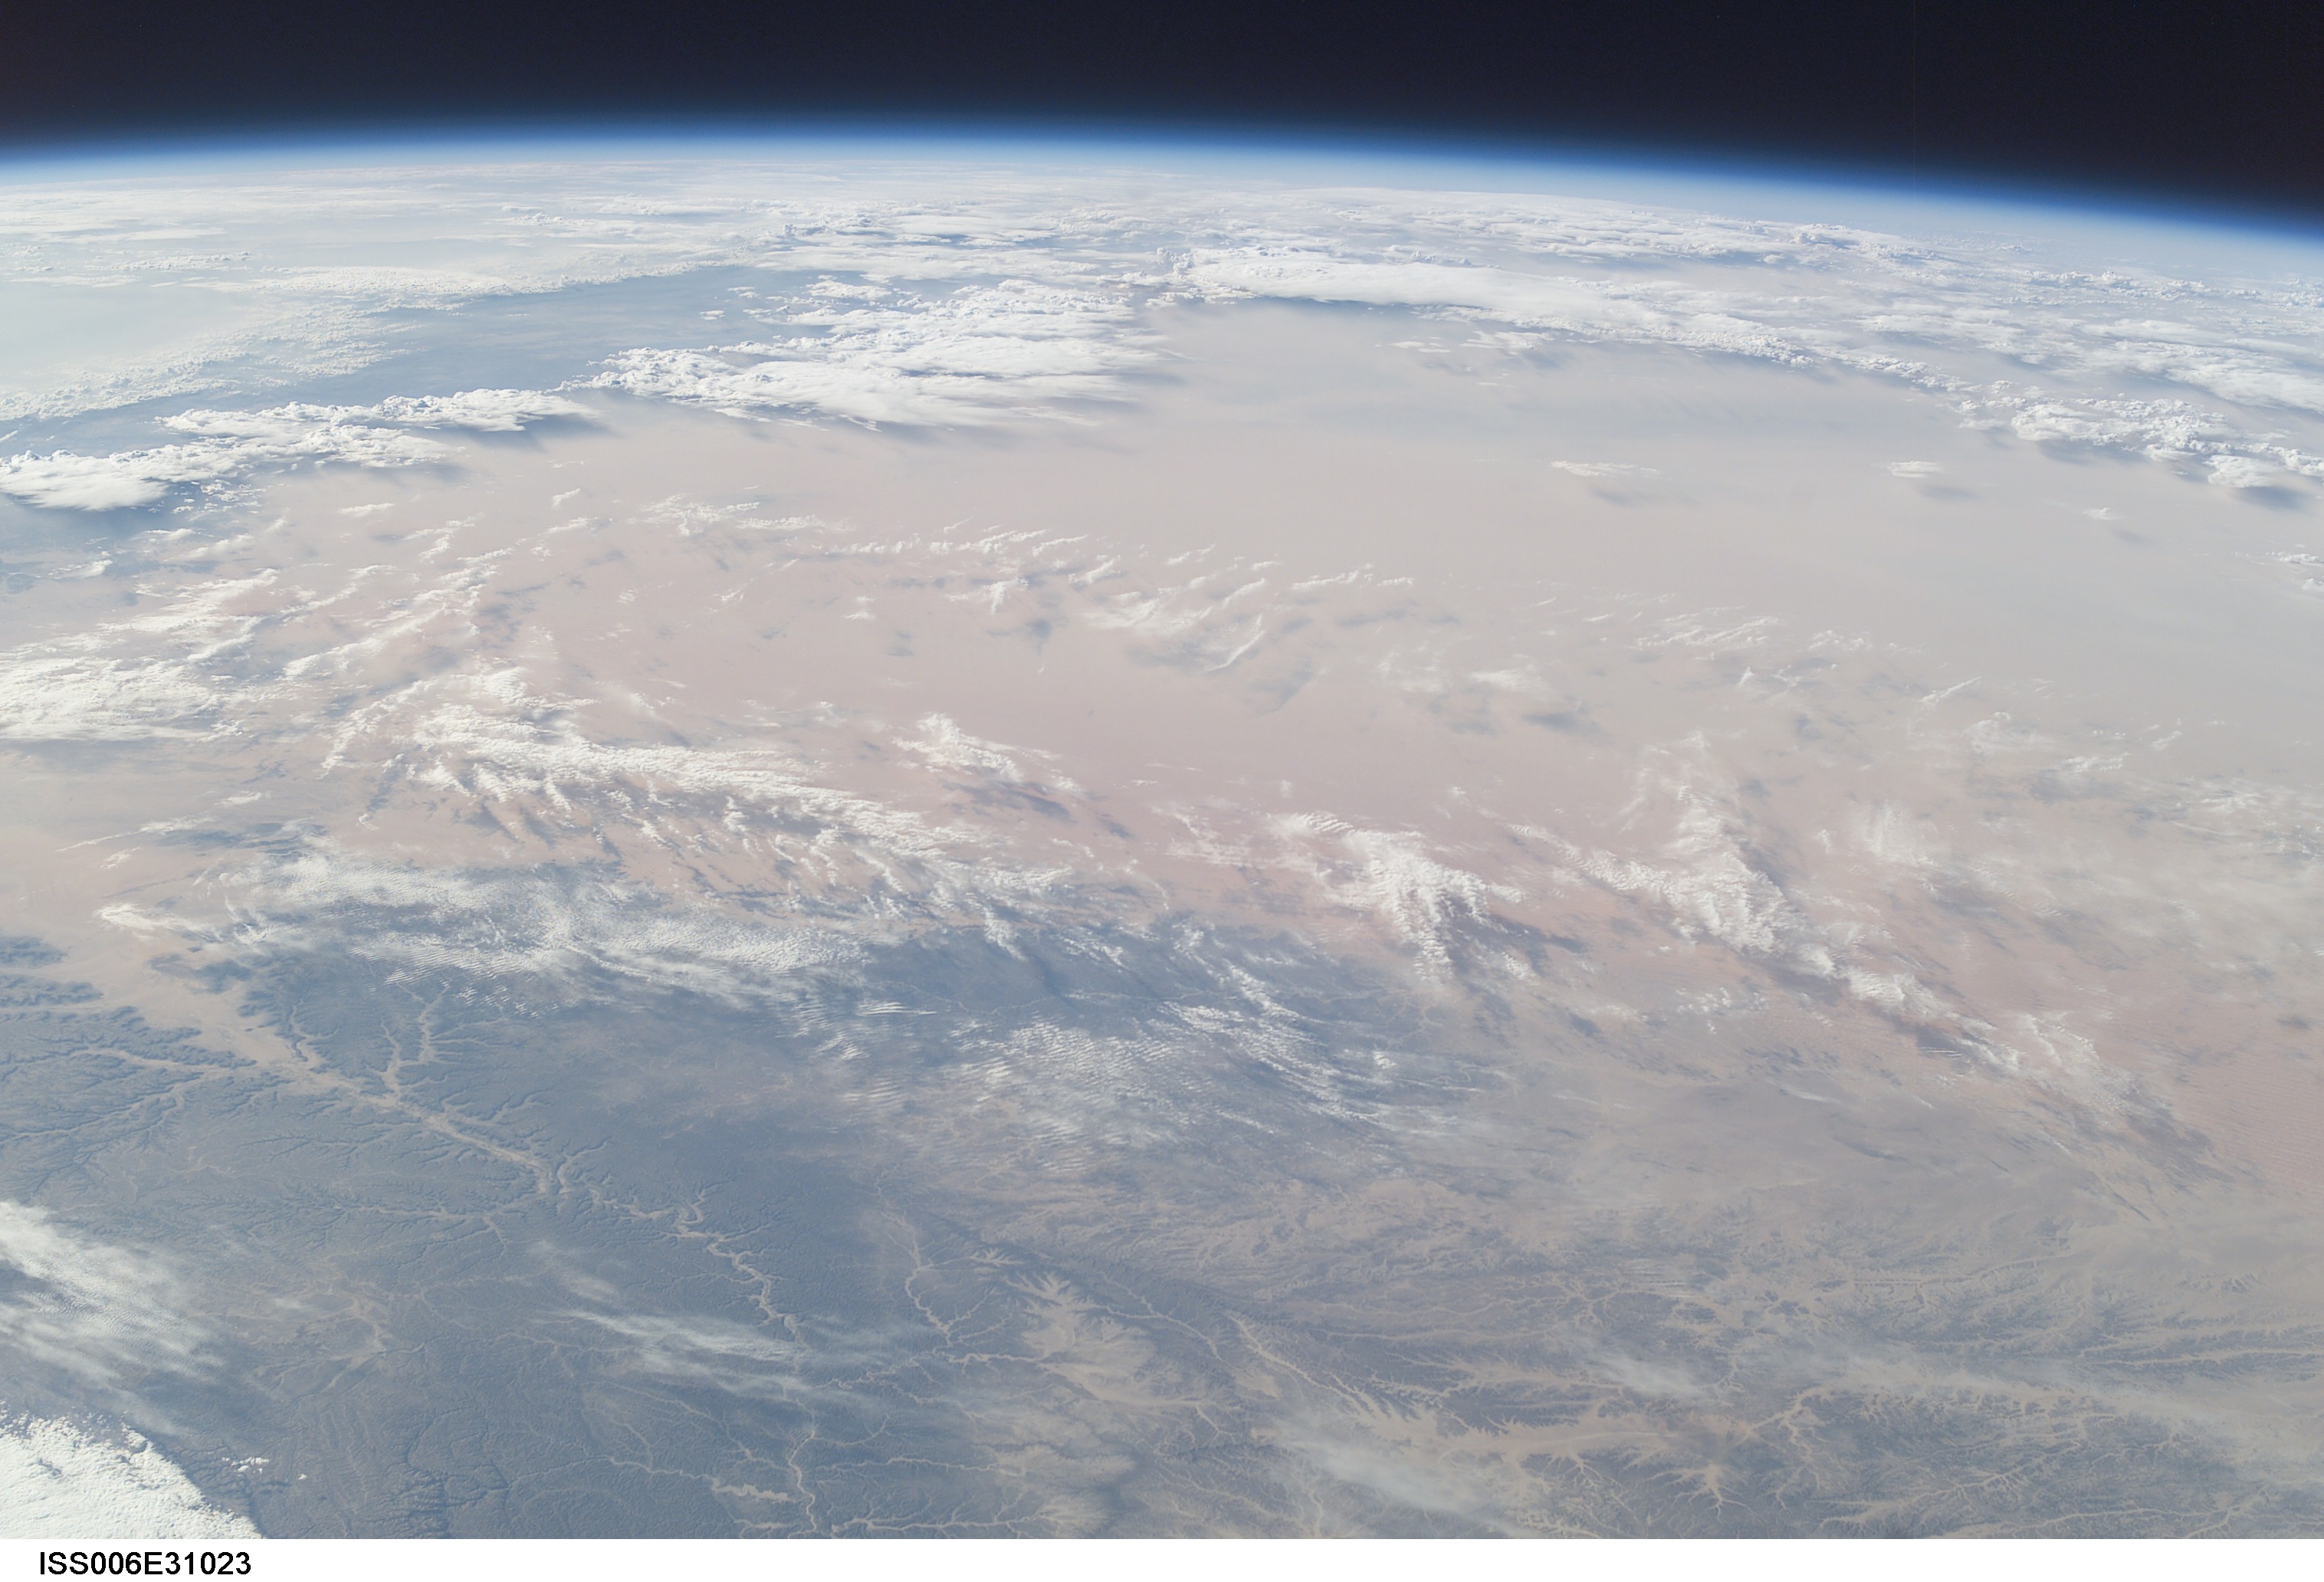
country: YEMEN
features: PAN-WADIS, EMPTY QUARTER
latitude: 18.0
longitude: 49.0
